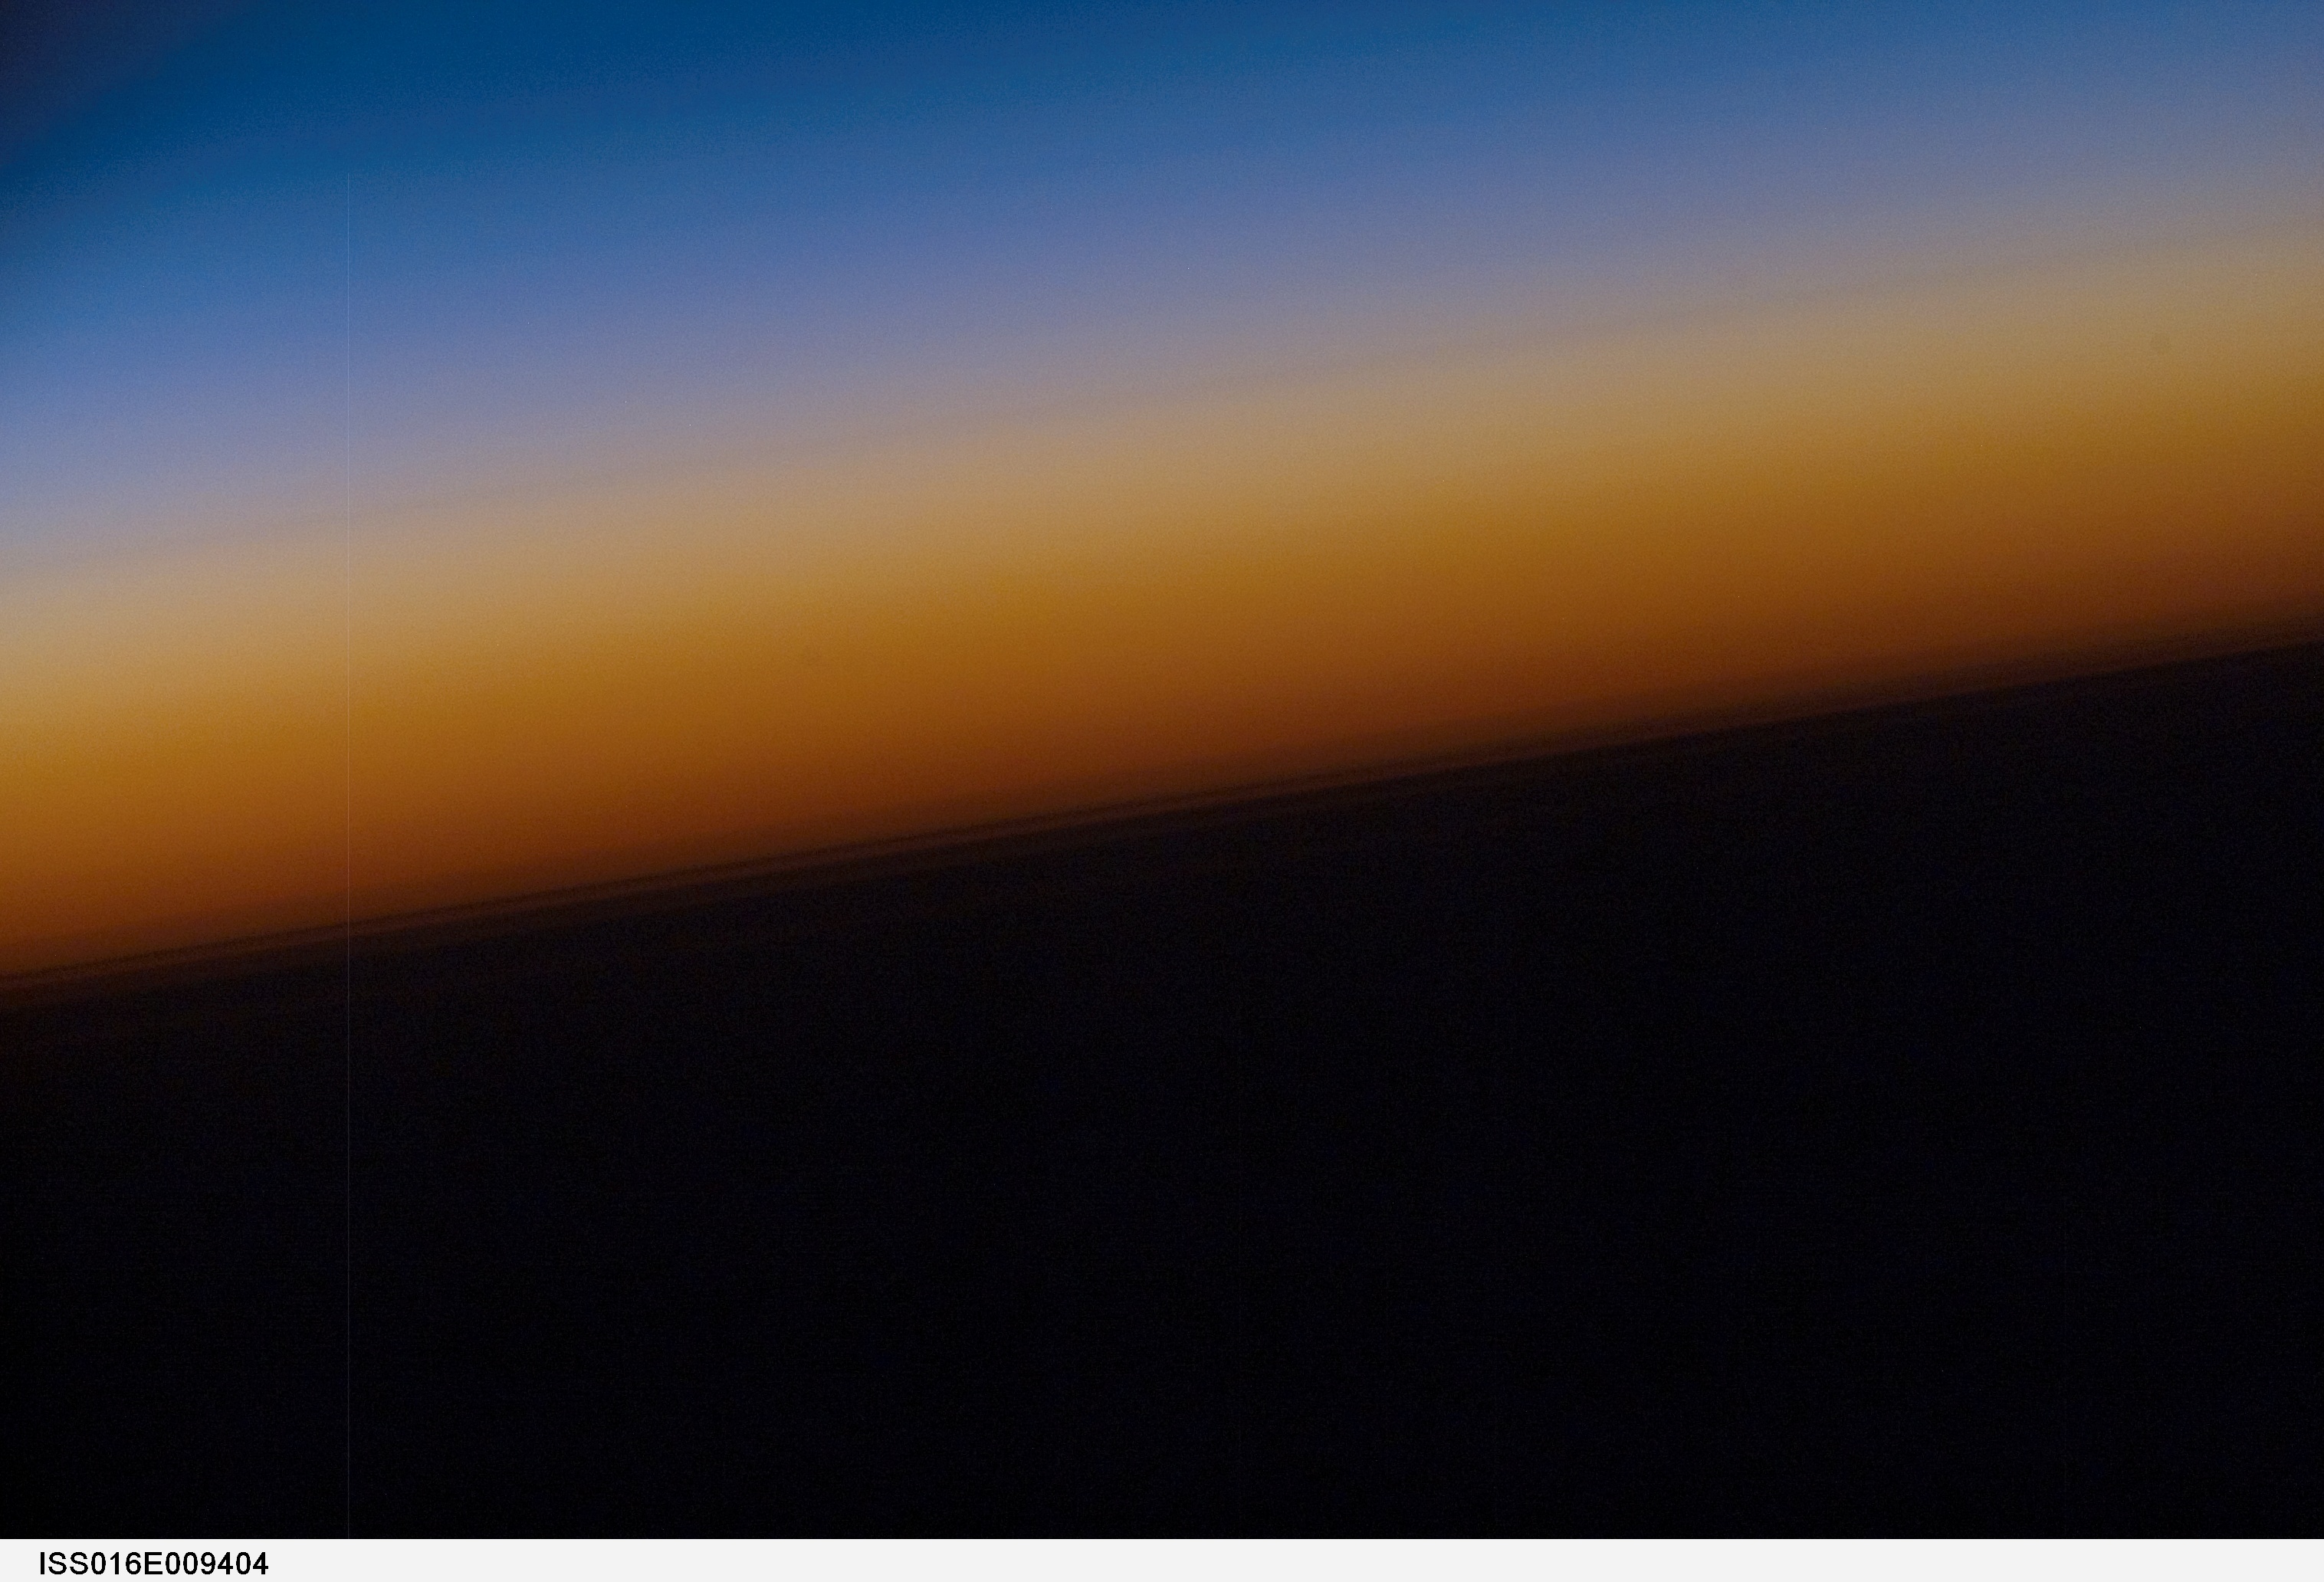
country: PACIFIC OCEAN
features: ATMOSPHERIC LIMB, DAWN
